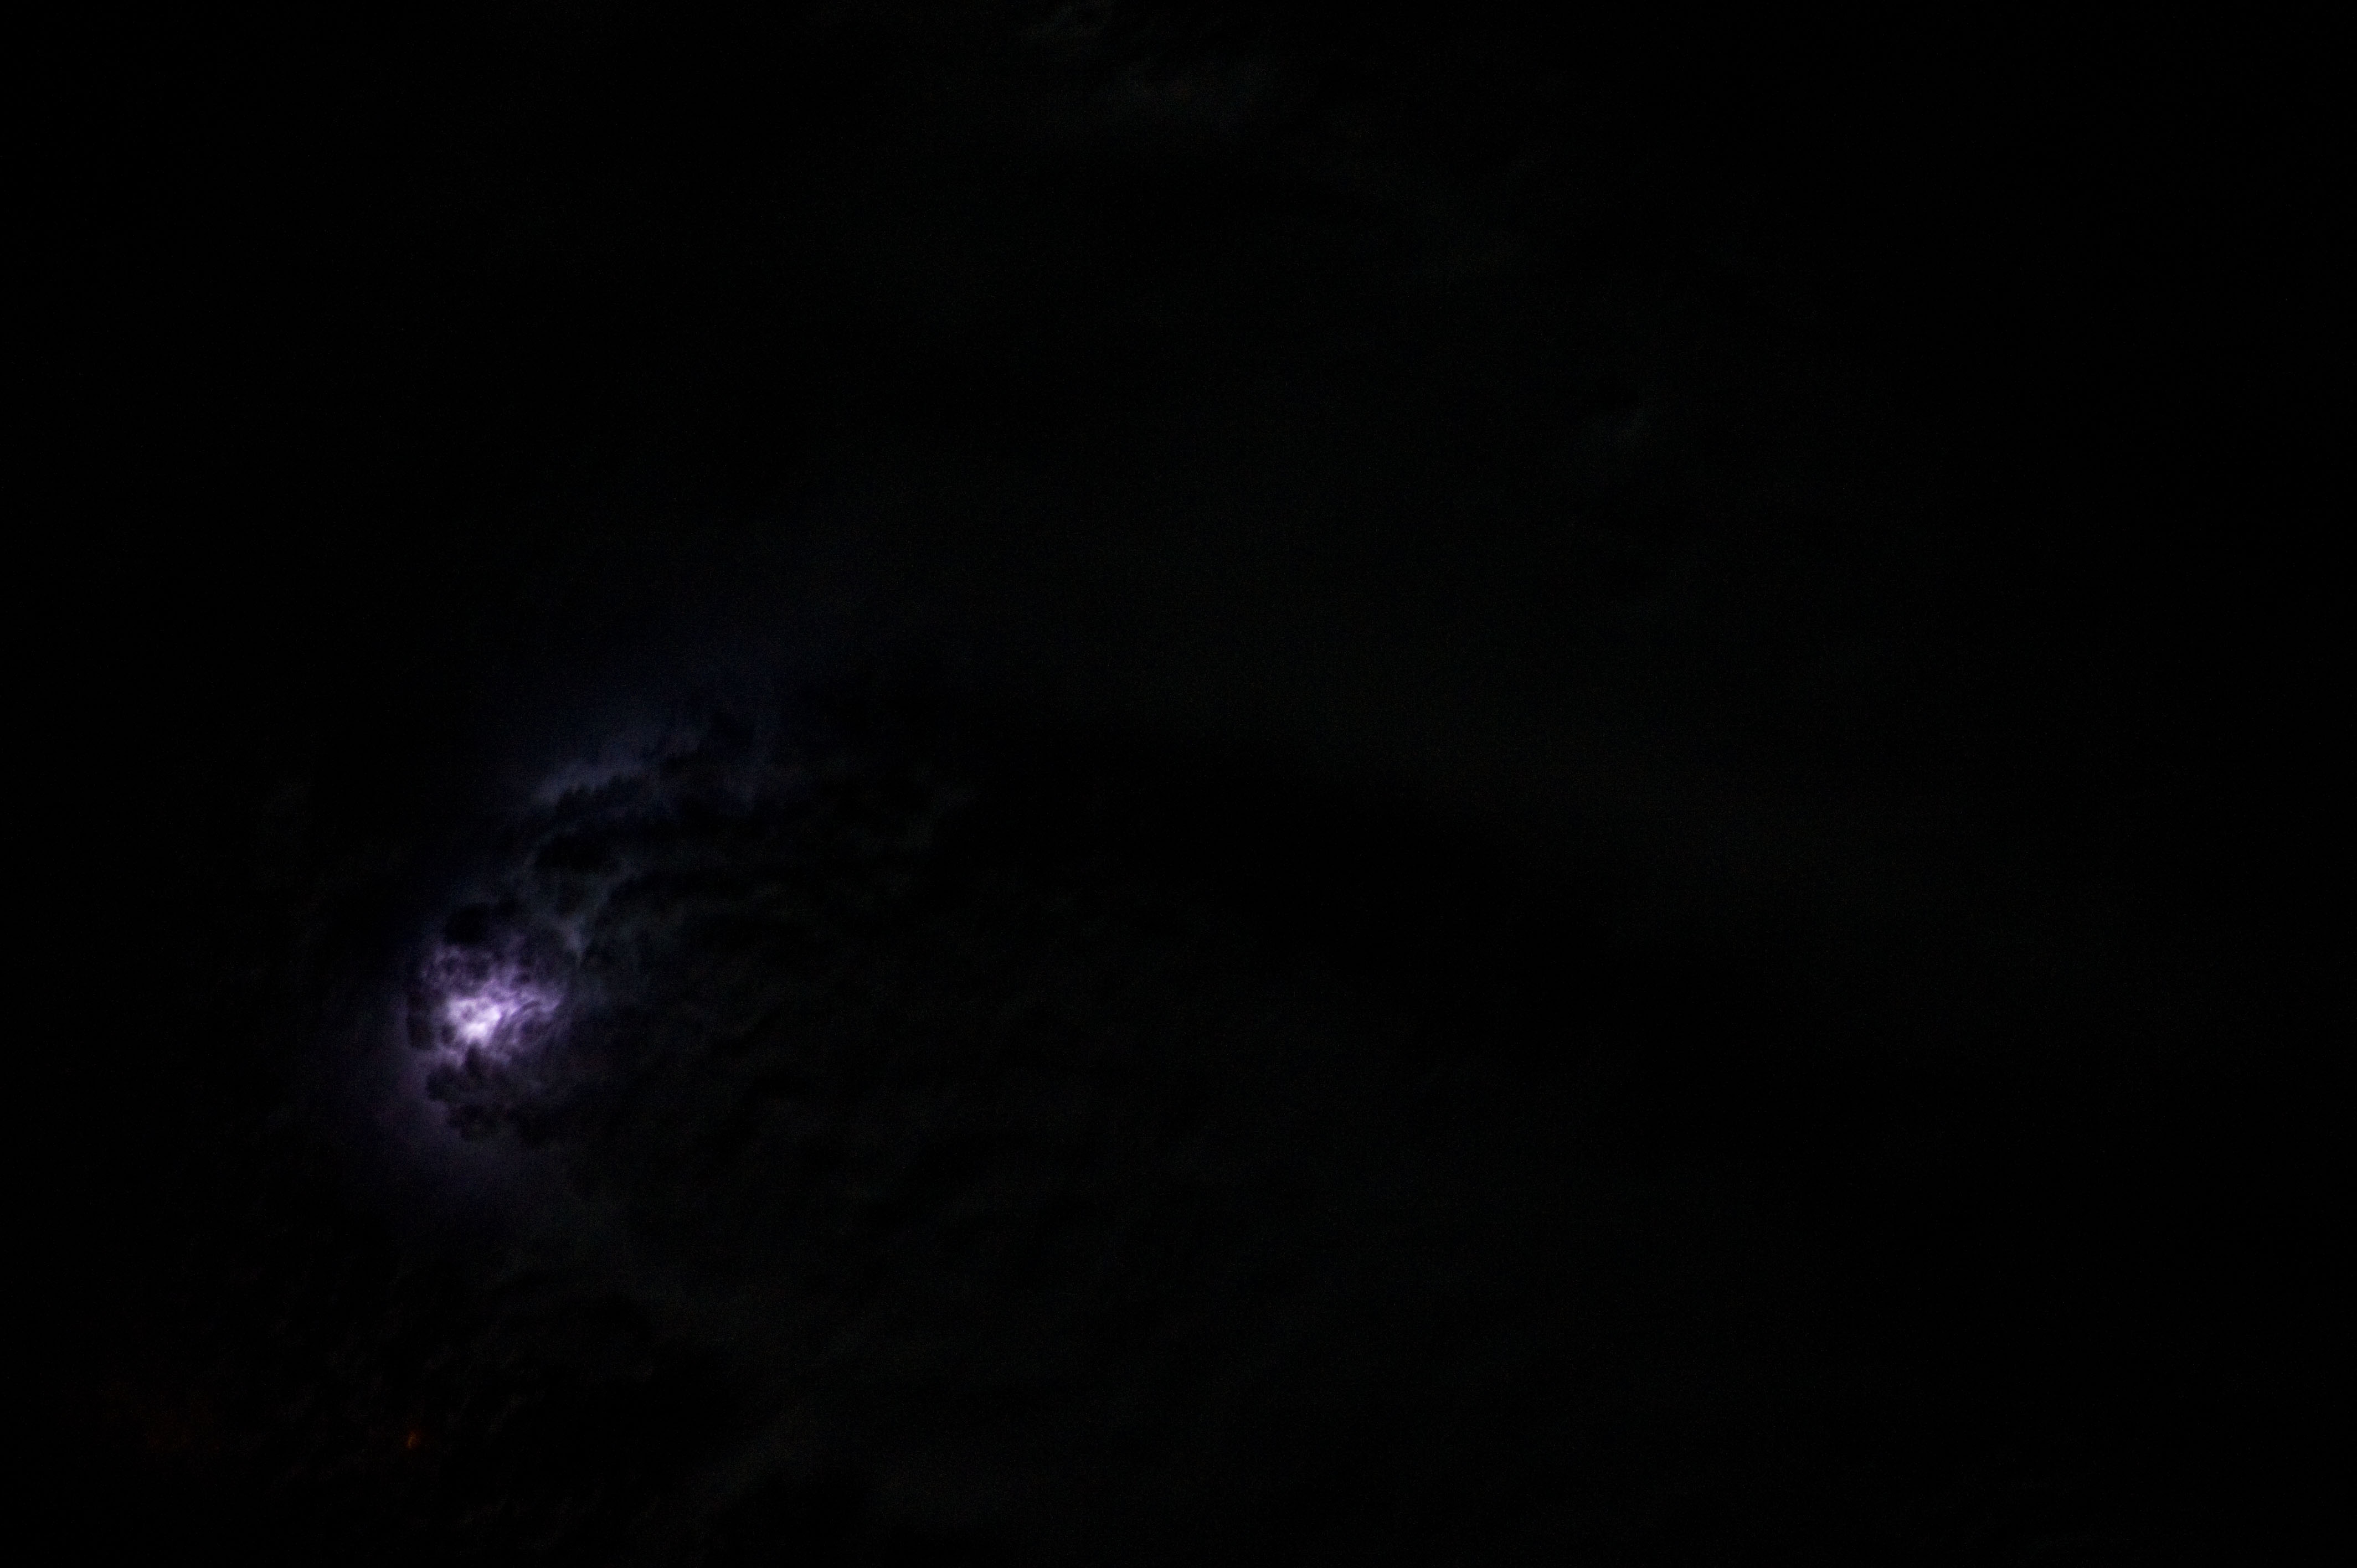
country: USA-OKLAHOMA
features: LIGHTNING AT NIGHT
